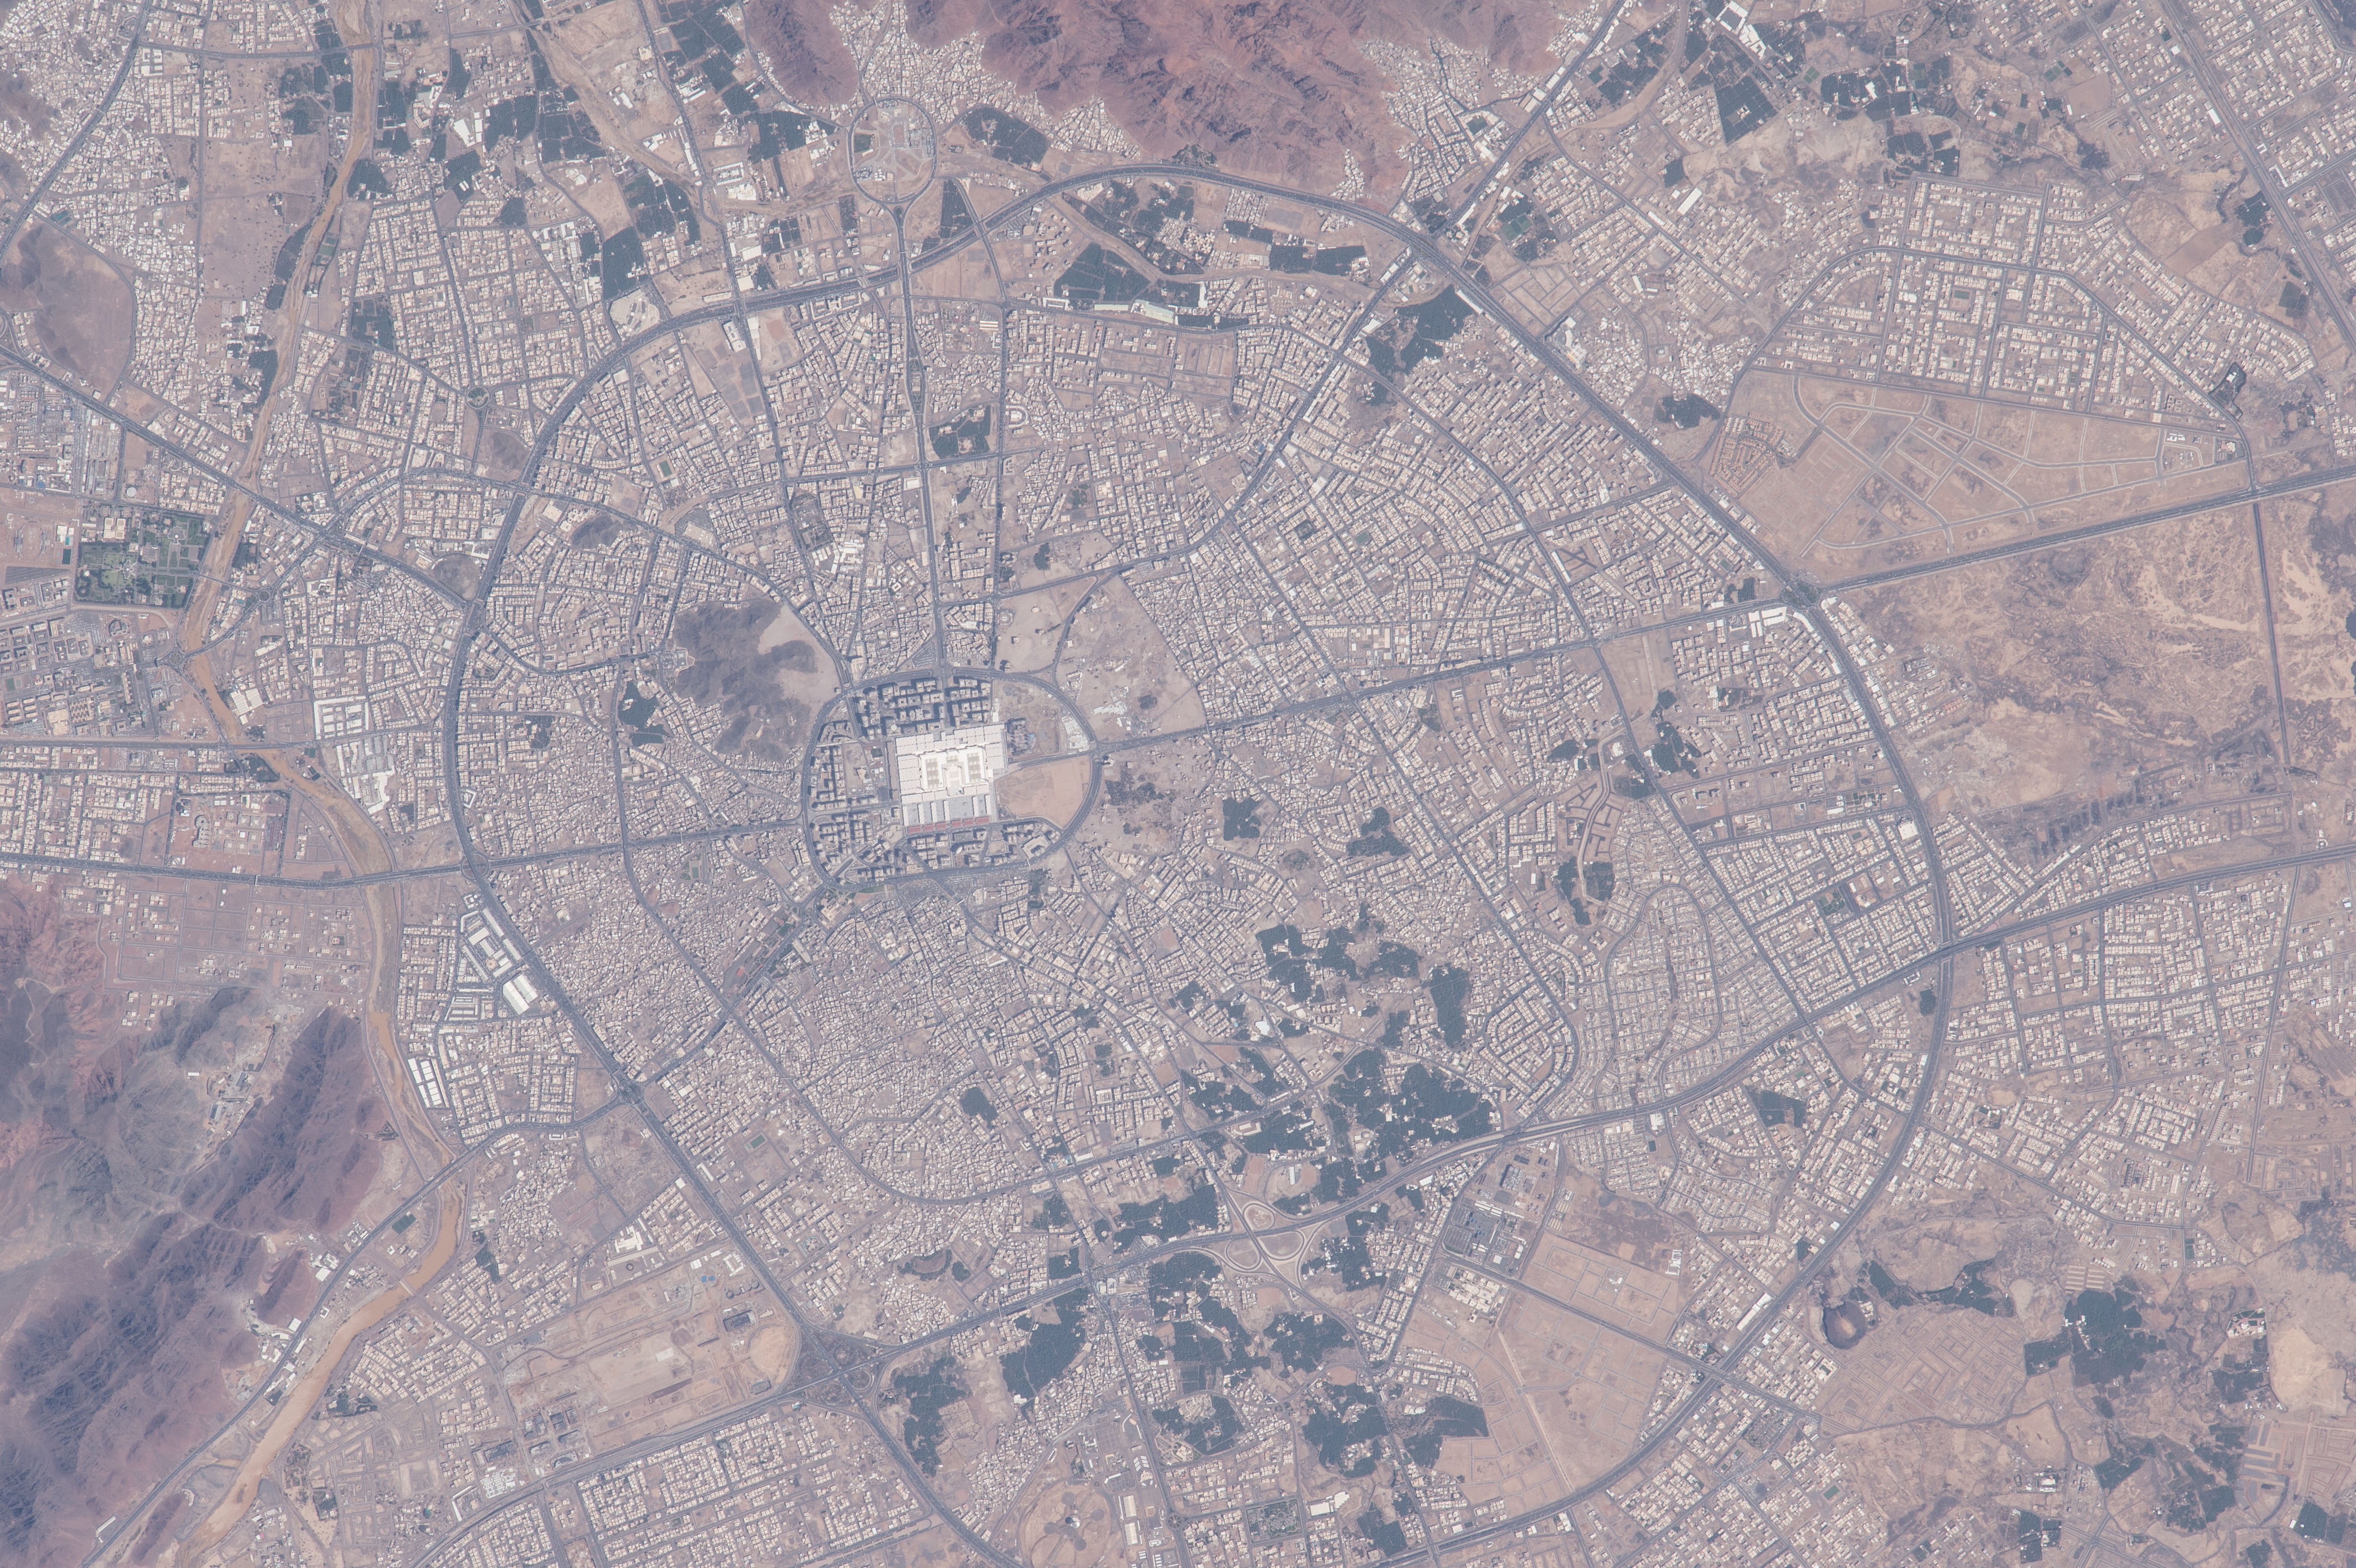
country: SAUDI ARABIA
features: MEDINA, PROPHET'S MOSQUE, ROADS
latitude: 24.4
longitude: 39.6
